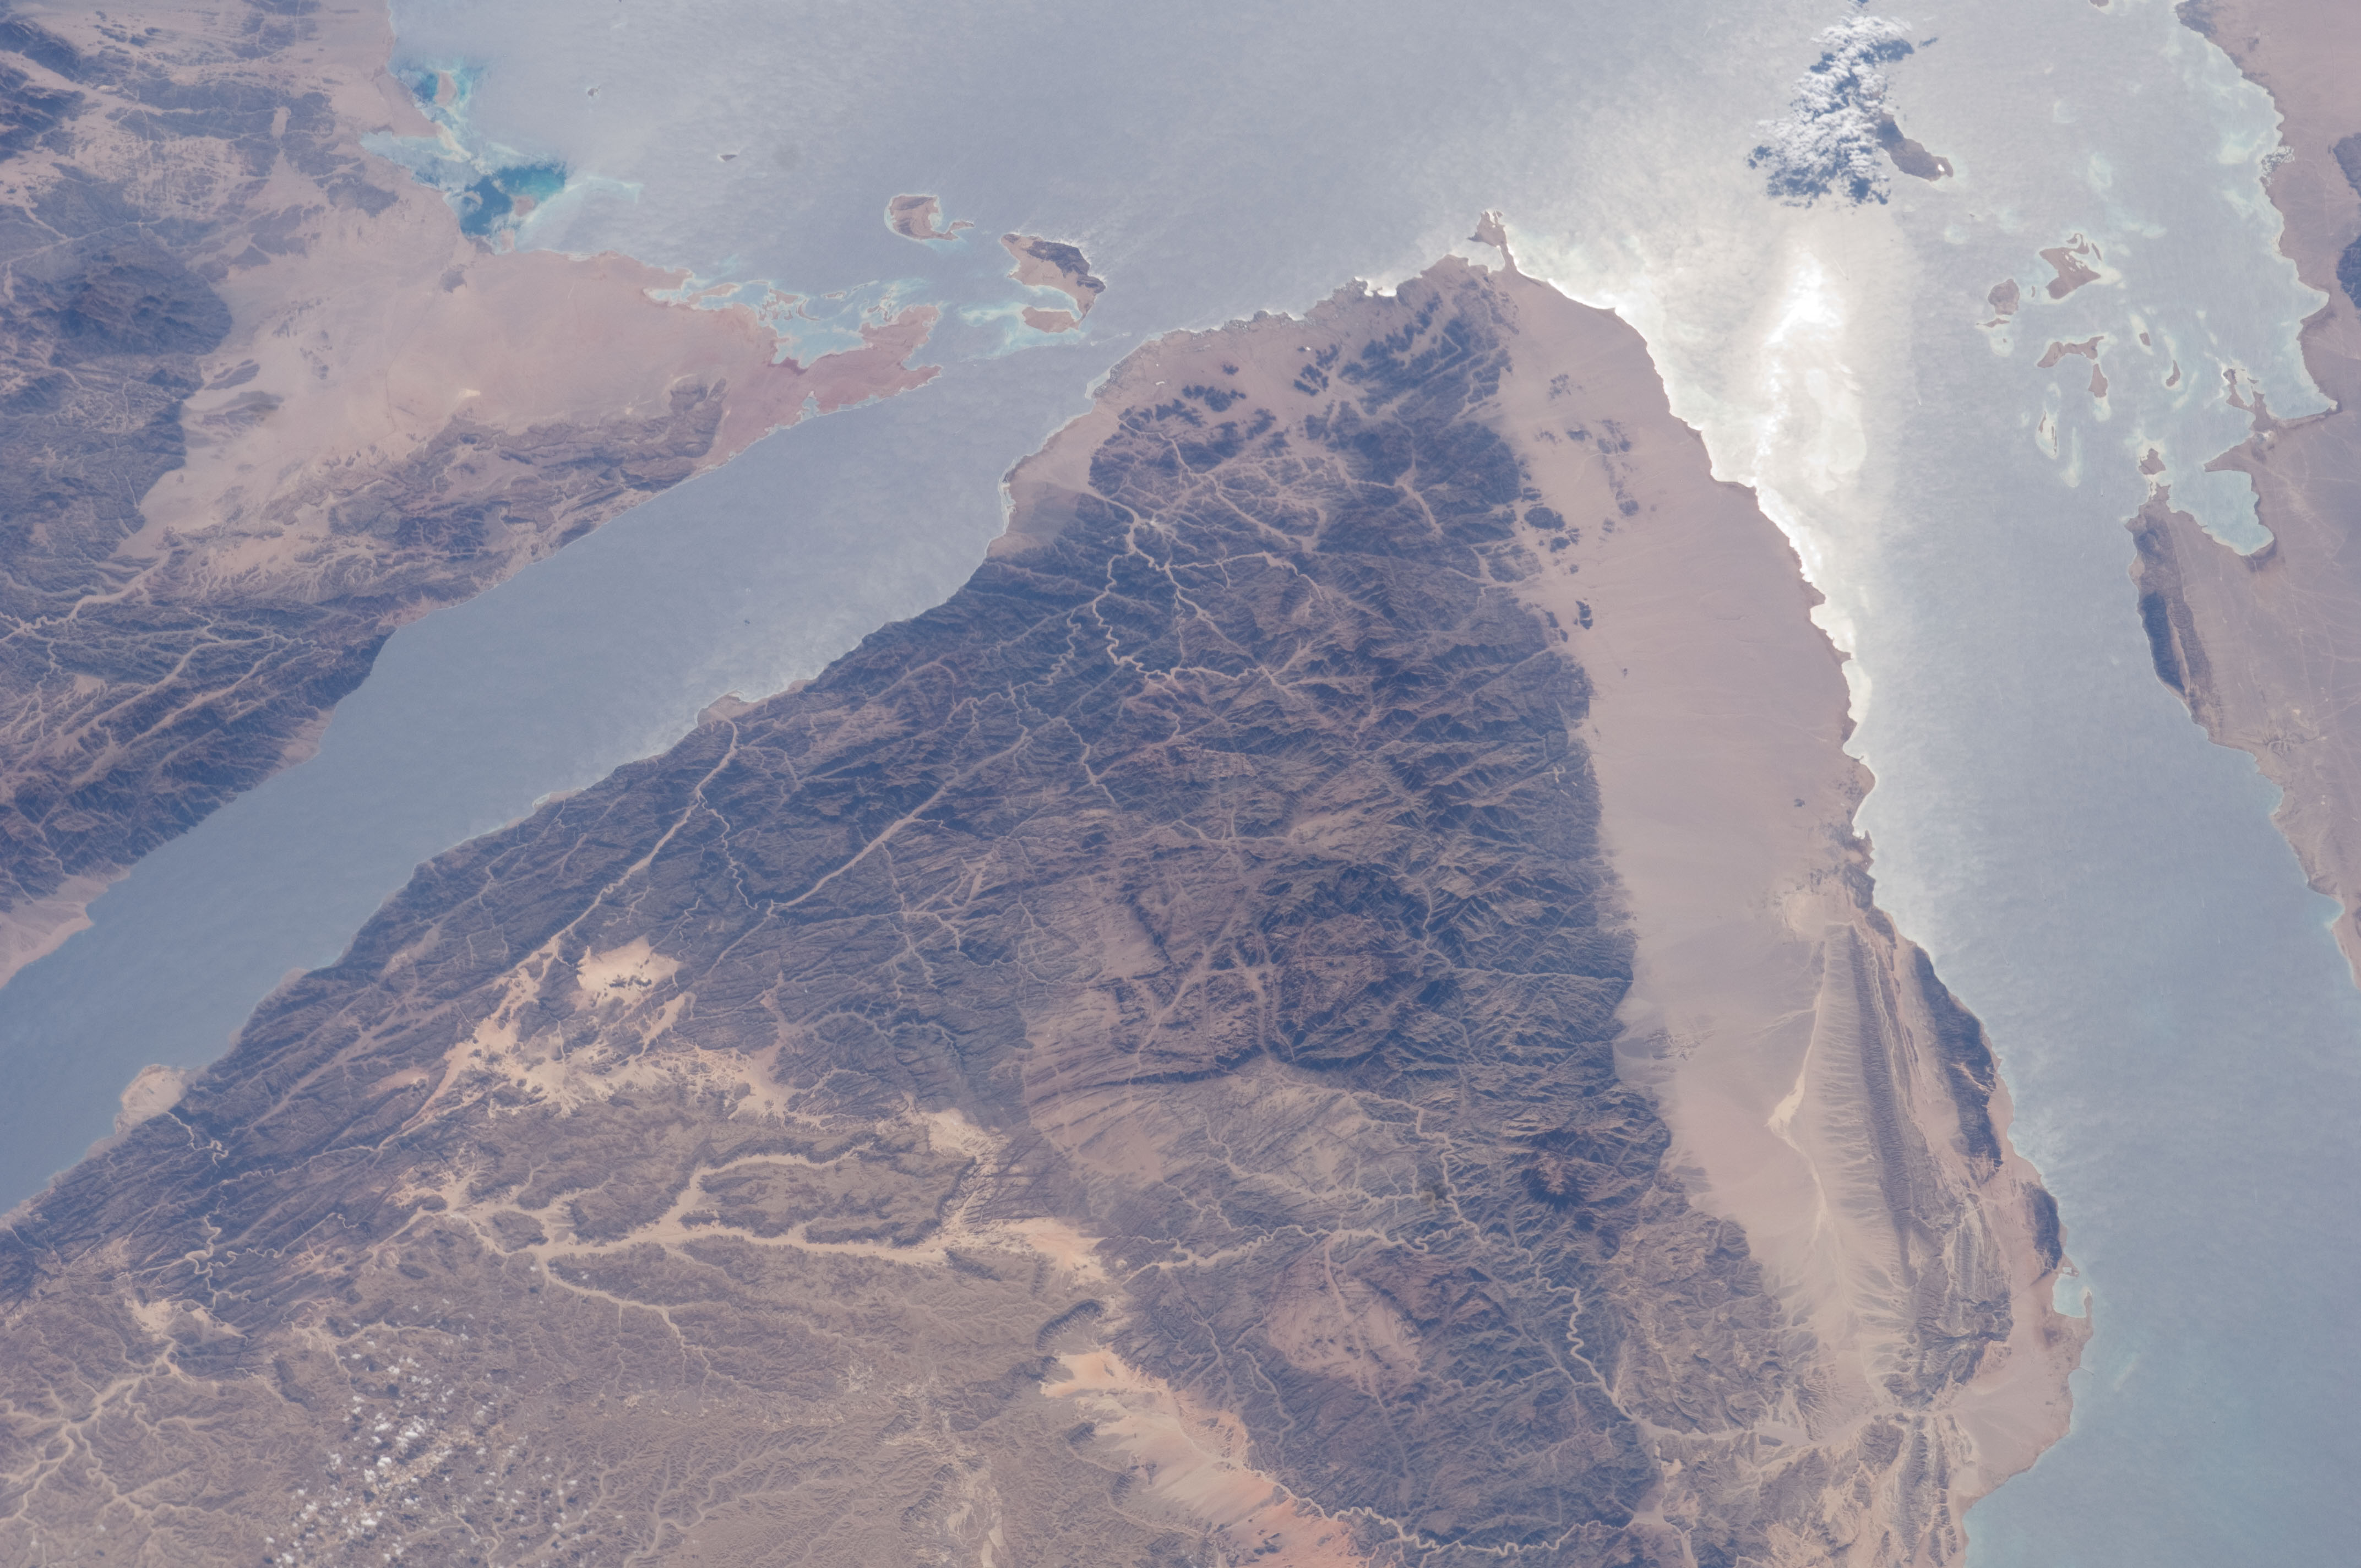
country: EGYPT
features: SINAI PEN., MTS., RAVINES, G. OF SUEZ, G. OF AQABA, GLINT, REEFS, I., DES.
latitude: 28.5
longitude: 34.0
